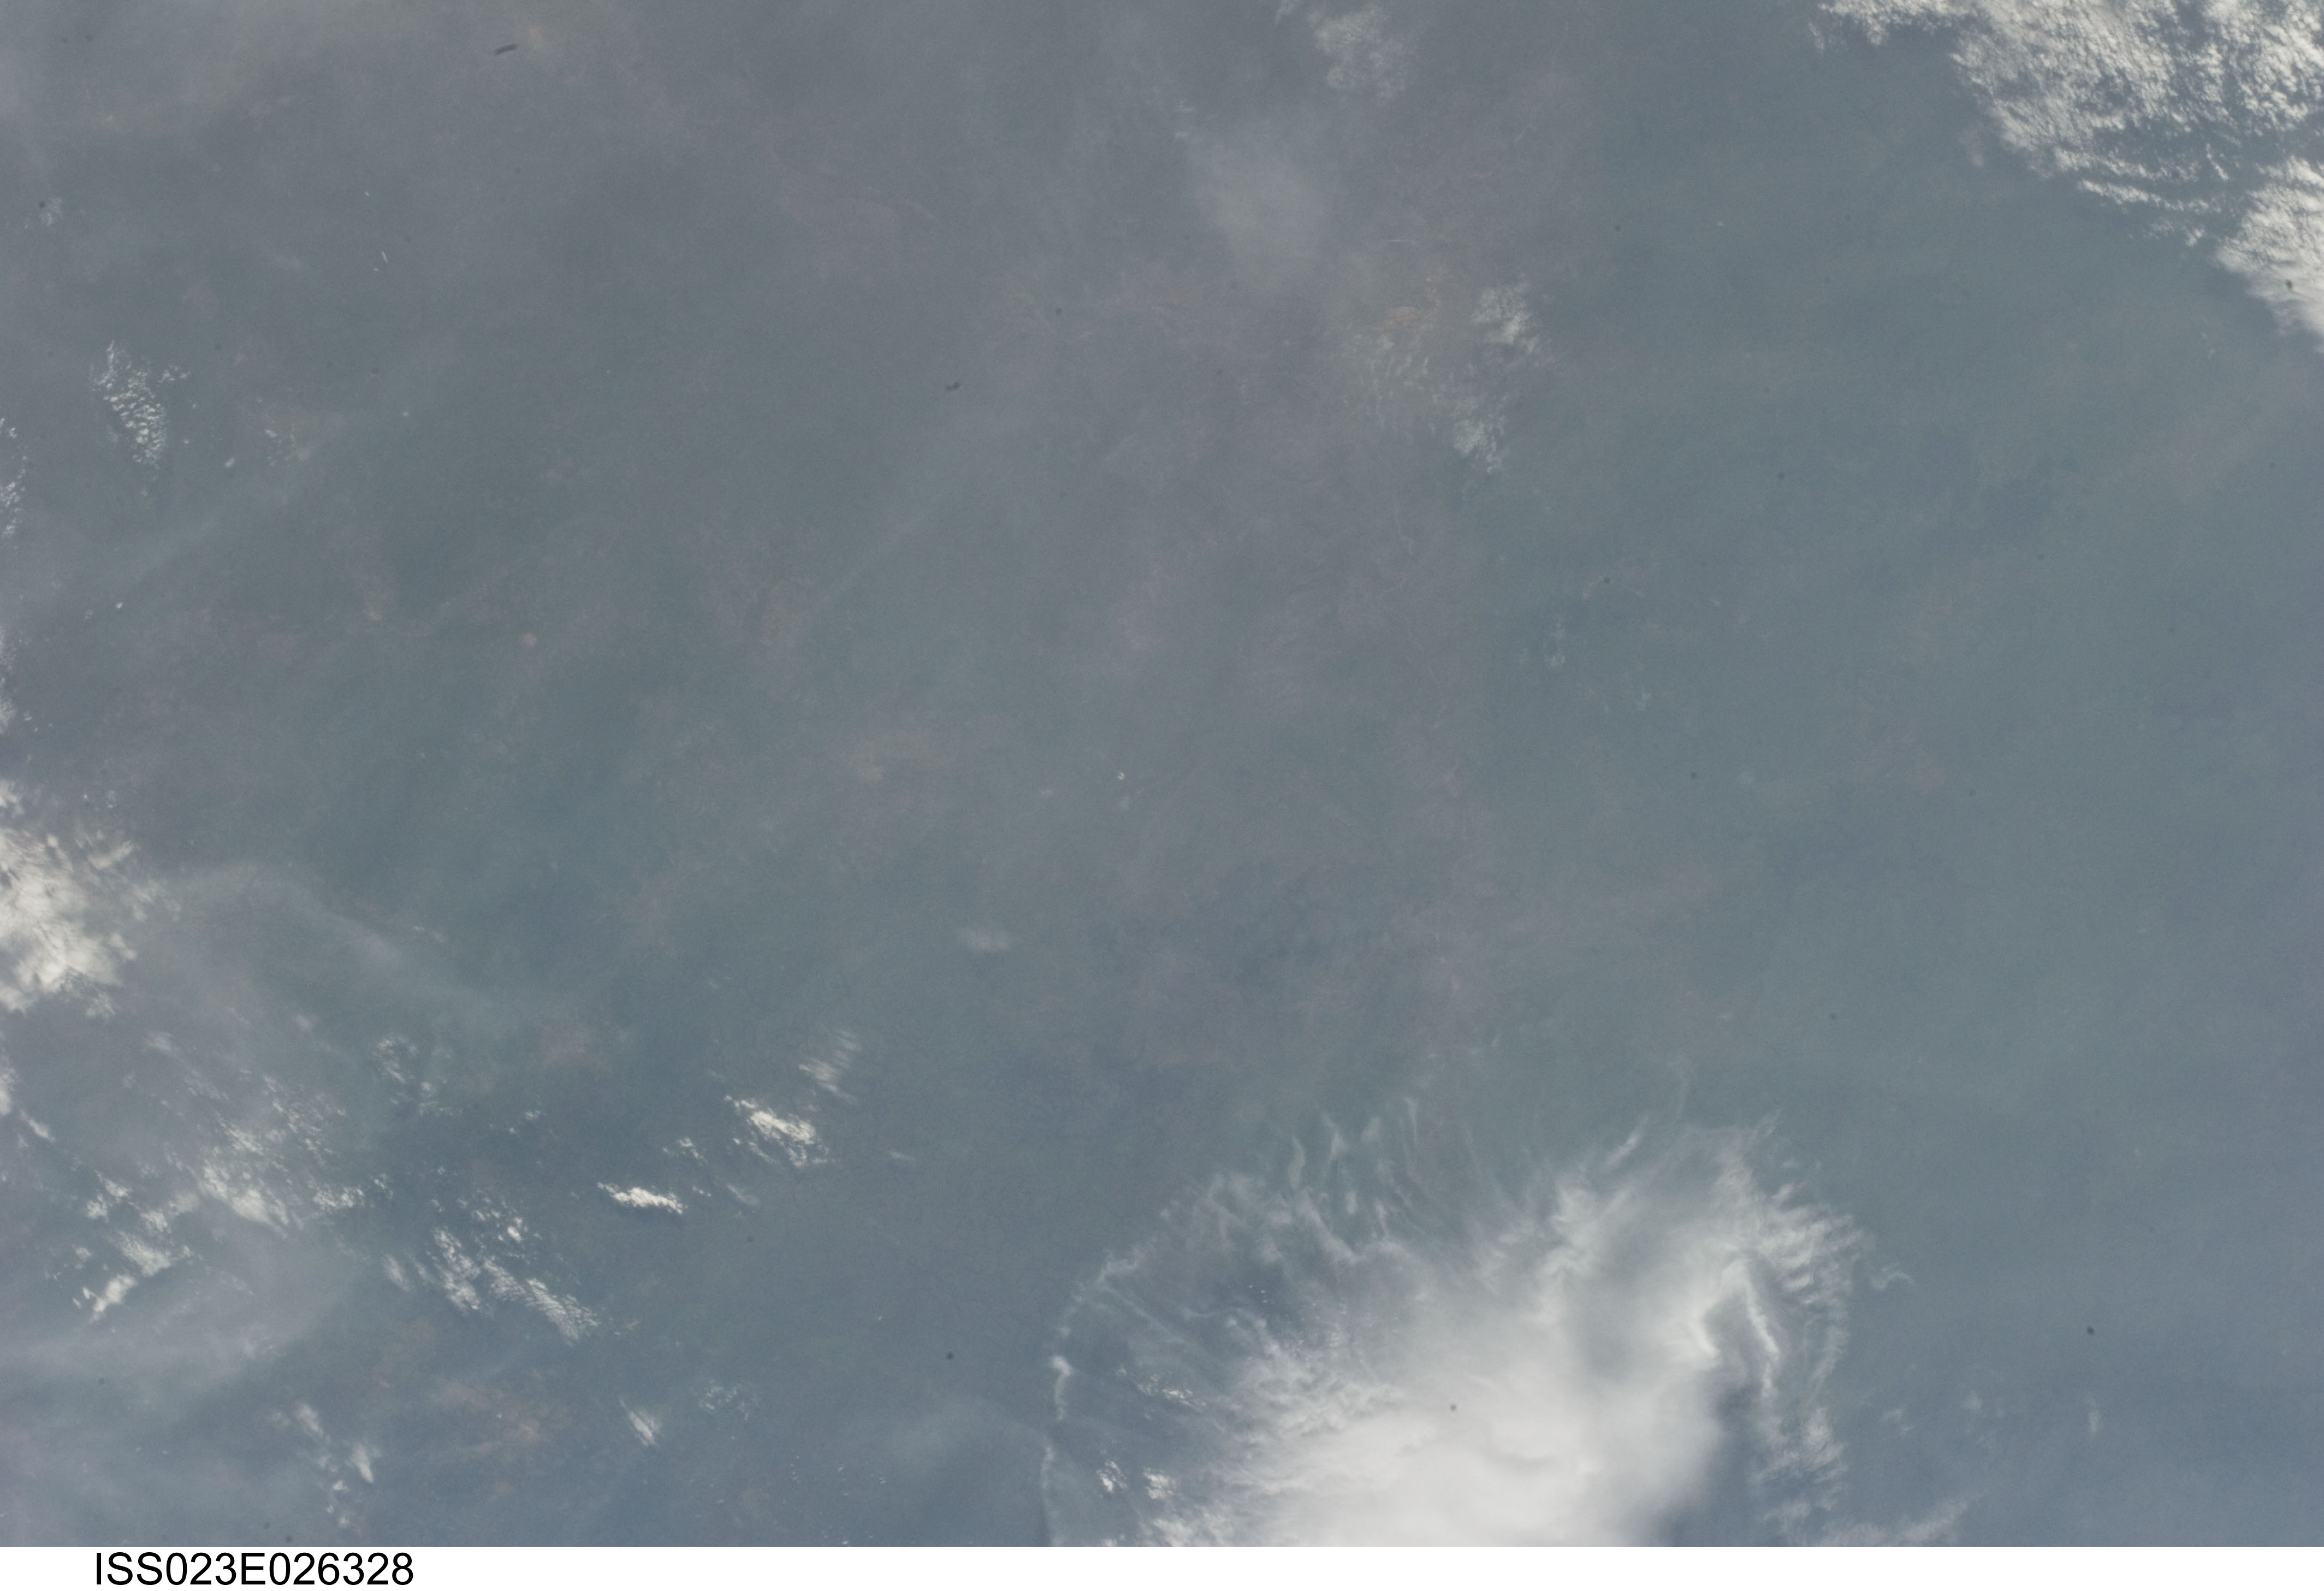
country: CENTRAL AFRICAN REP.
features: BOUAR AREA, FOREST, CLEARINGS
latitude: 6.0
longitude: 15.0
